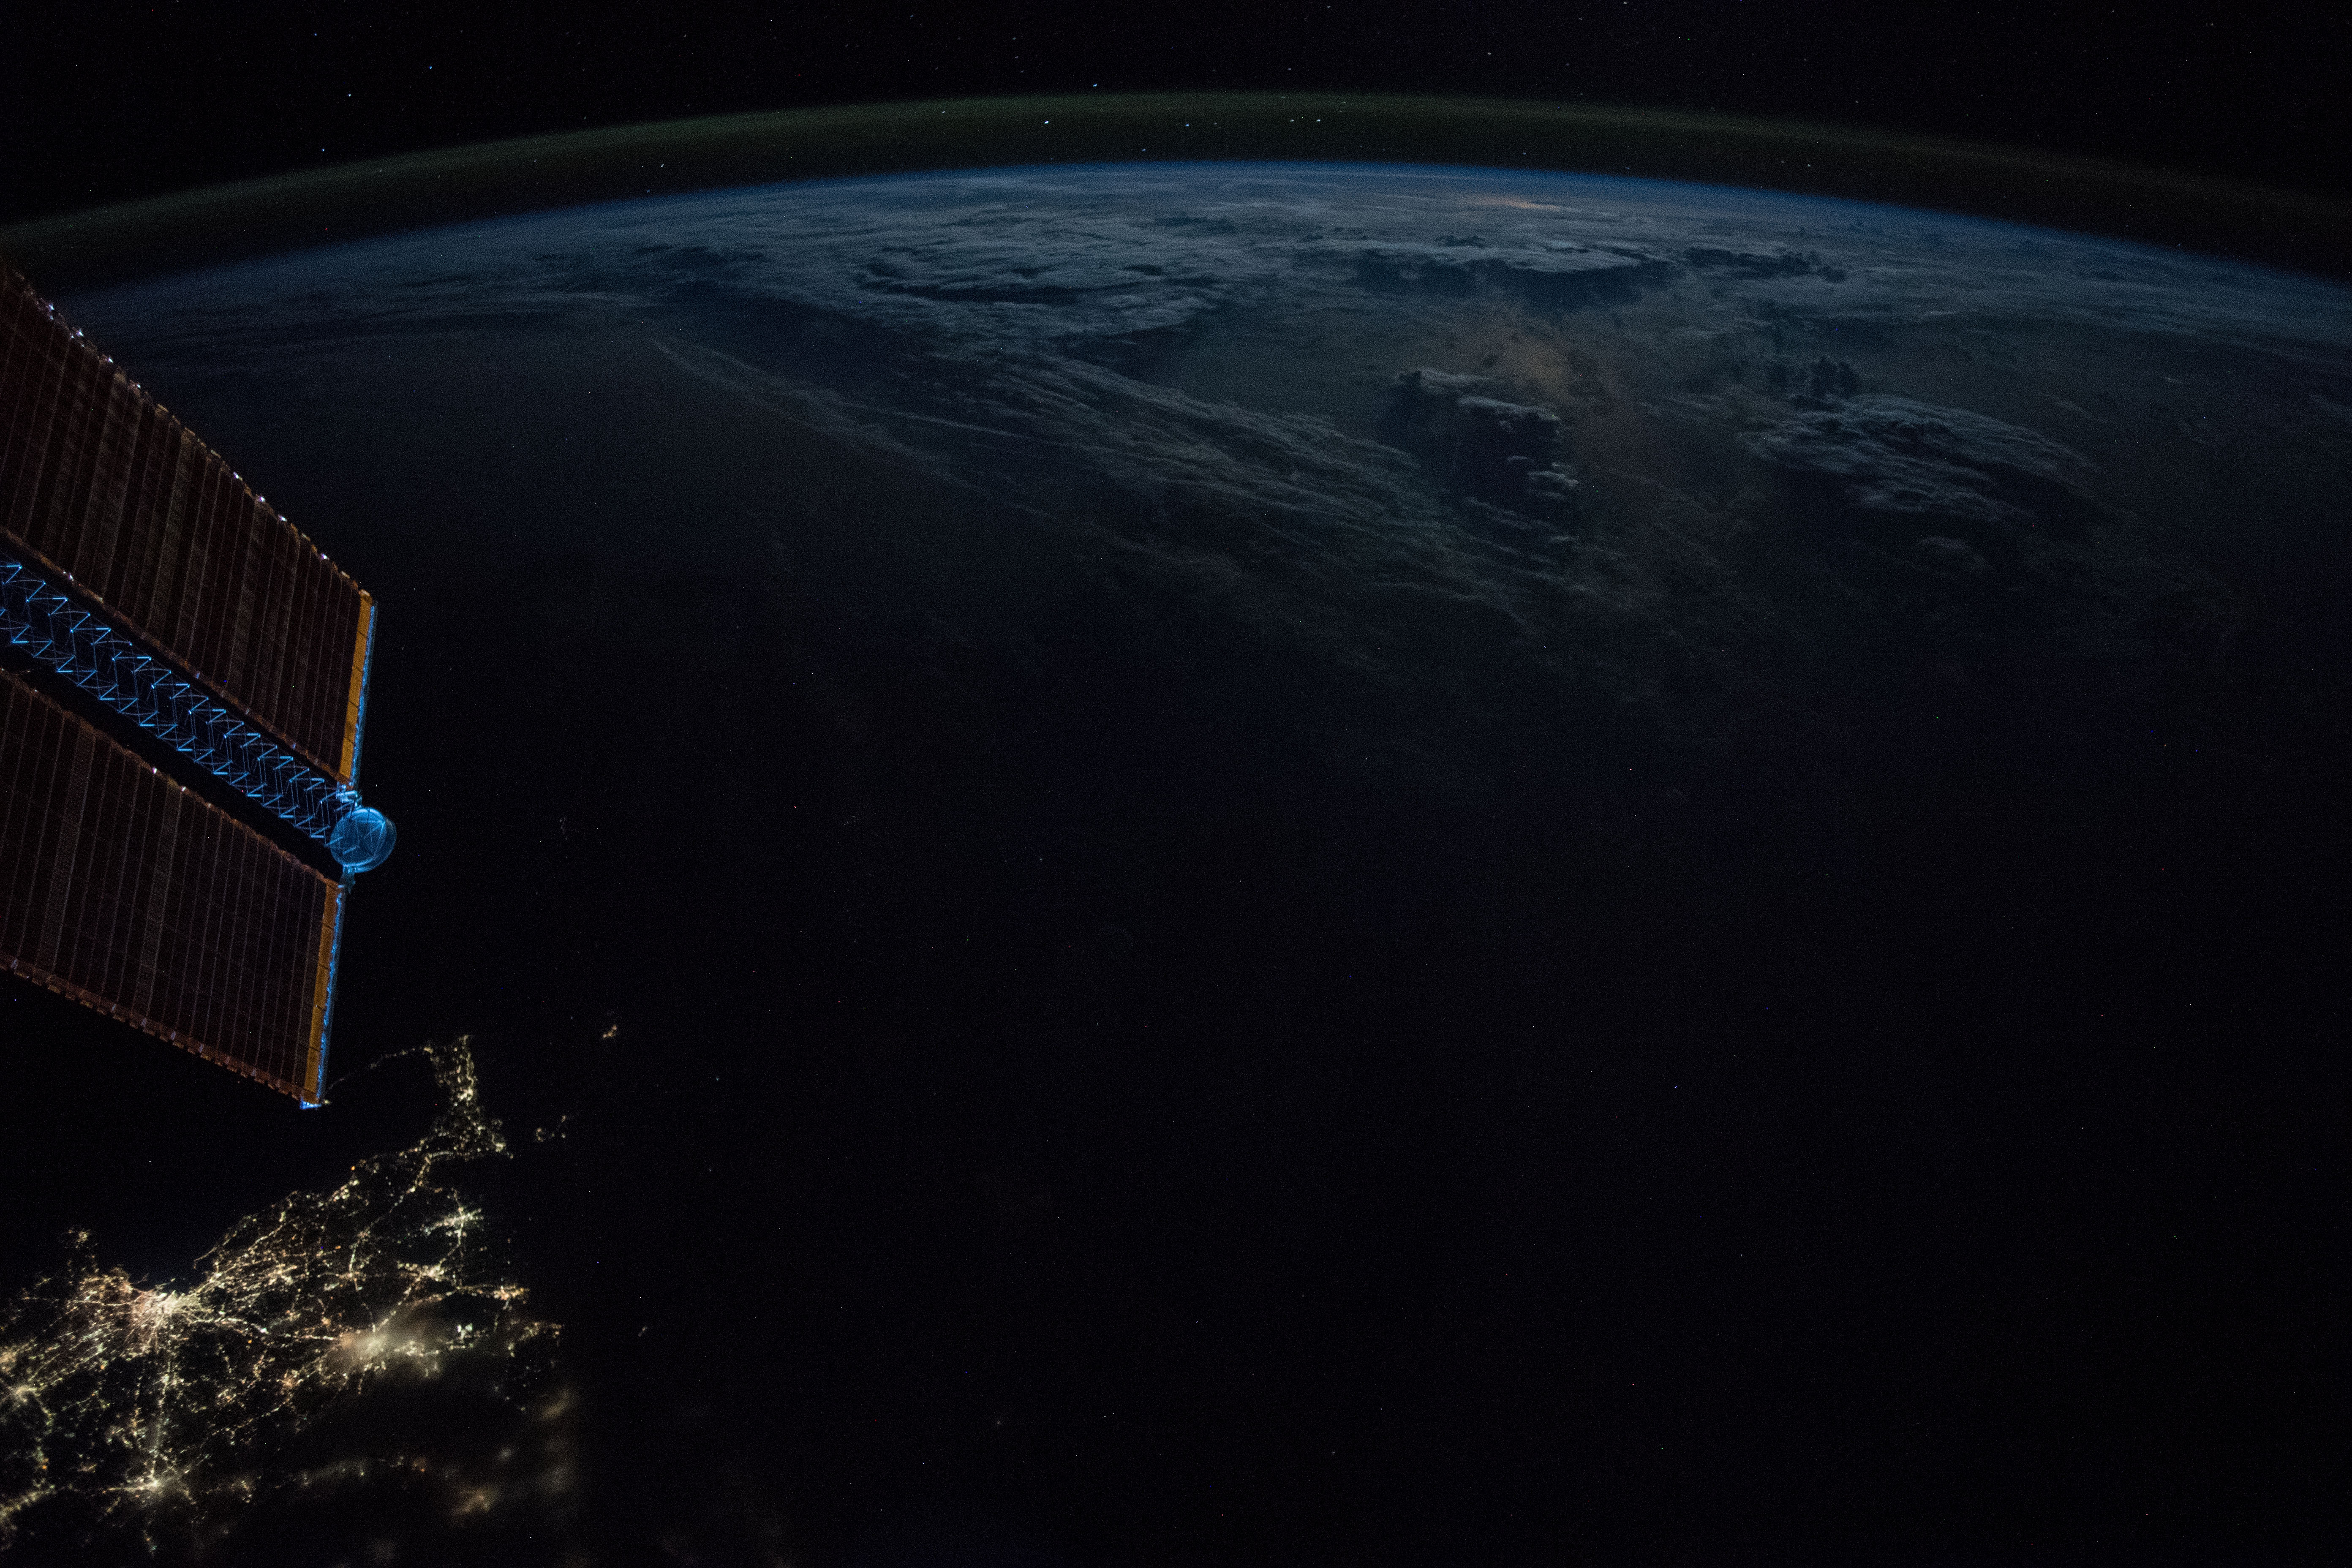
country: ATLANTIC OCEAN
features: CAPE COD BAY, BARNSTABLE CITY, PLYMOUTH CITY, NEW BEDFORD CITY, FALL RIVER CITY, TAUNTON CITY, BROCKTON CITY, WEYMOUTH CITY, EARTH LIMB, NIGHT
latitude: 39.5
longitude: -69.4
